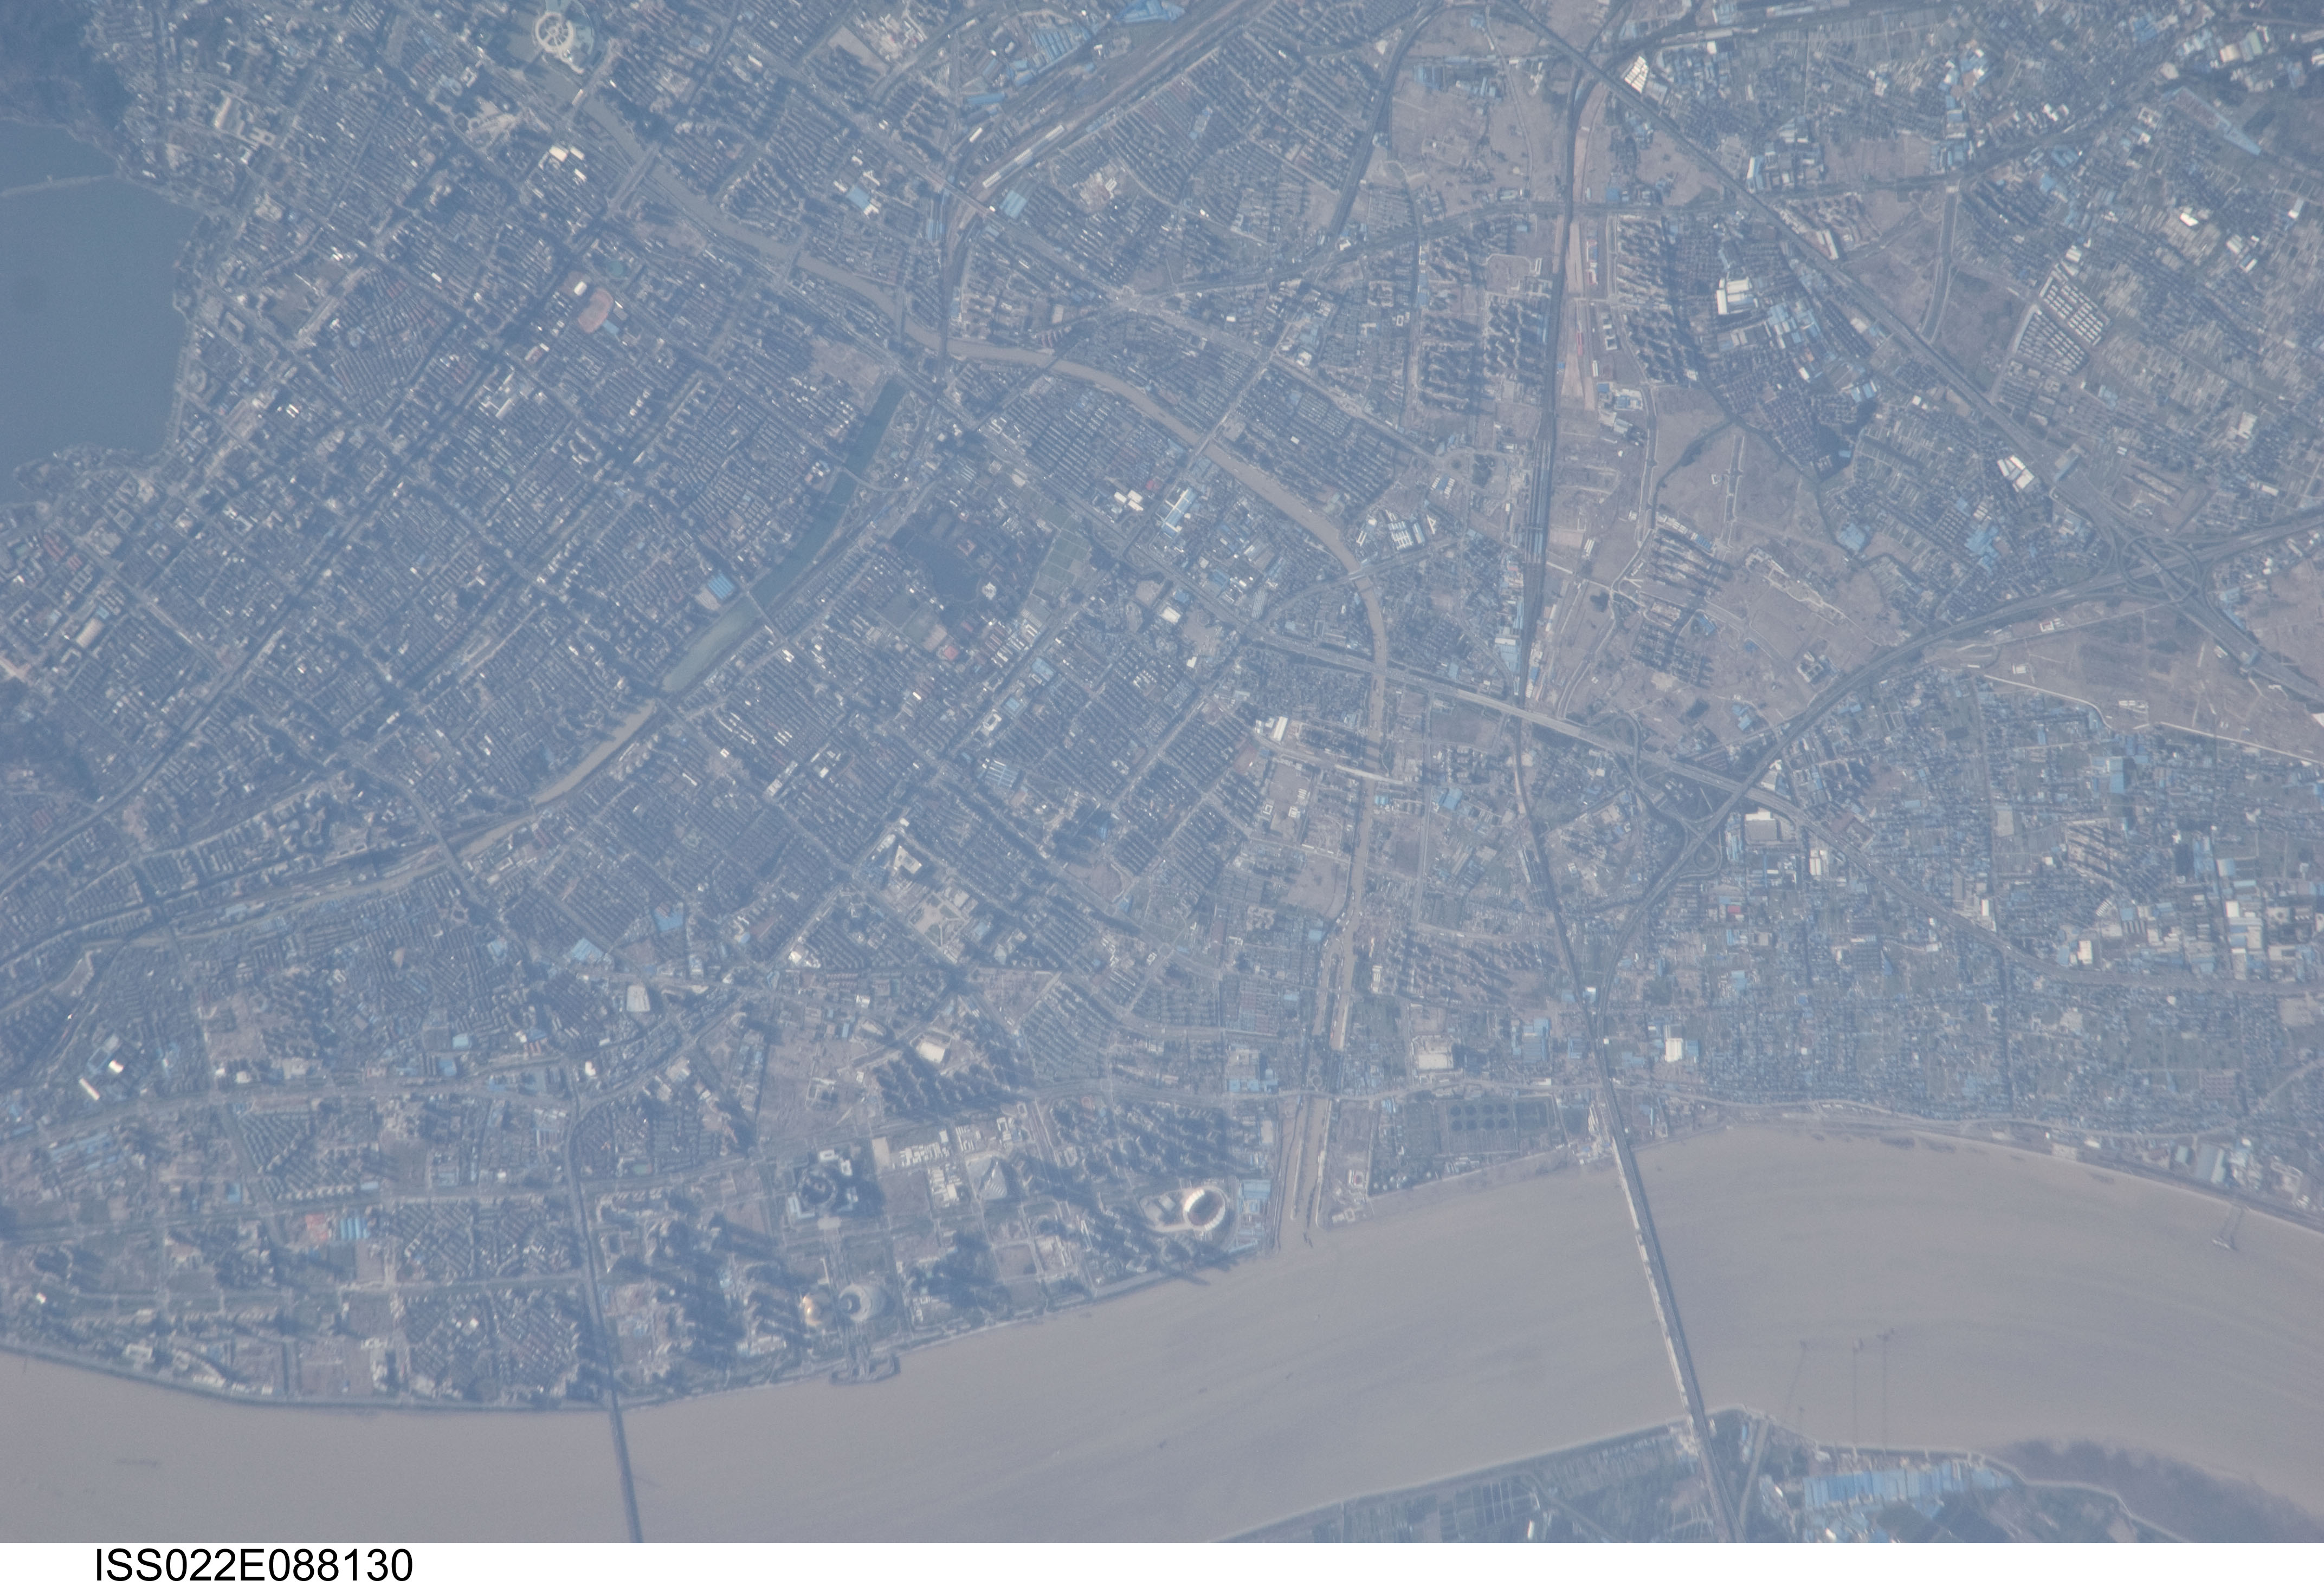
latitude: 30.3
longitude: 120.2
